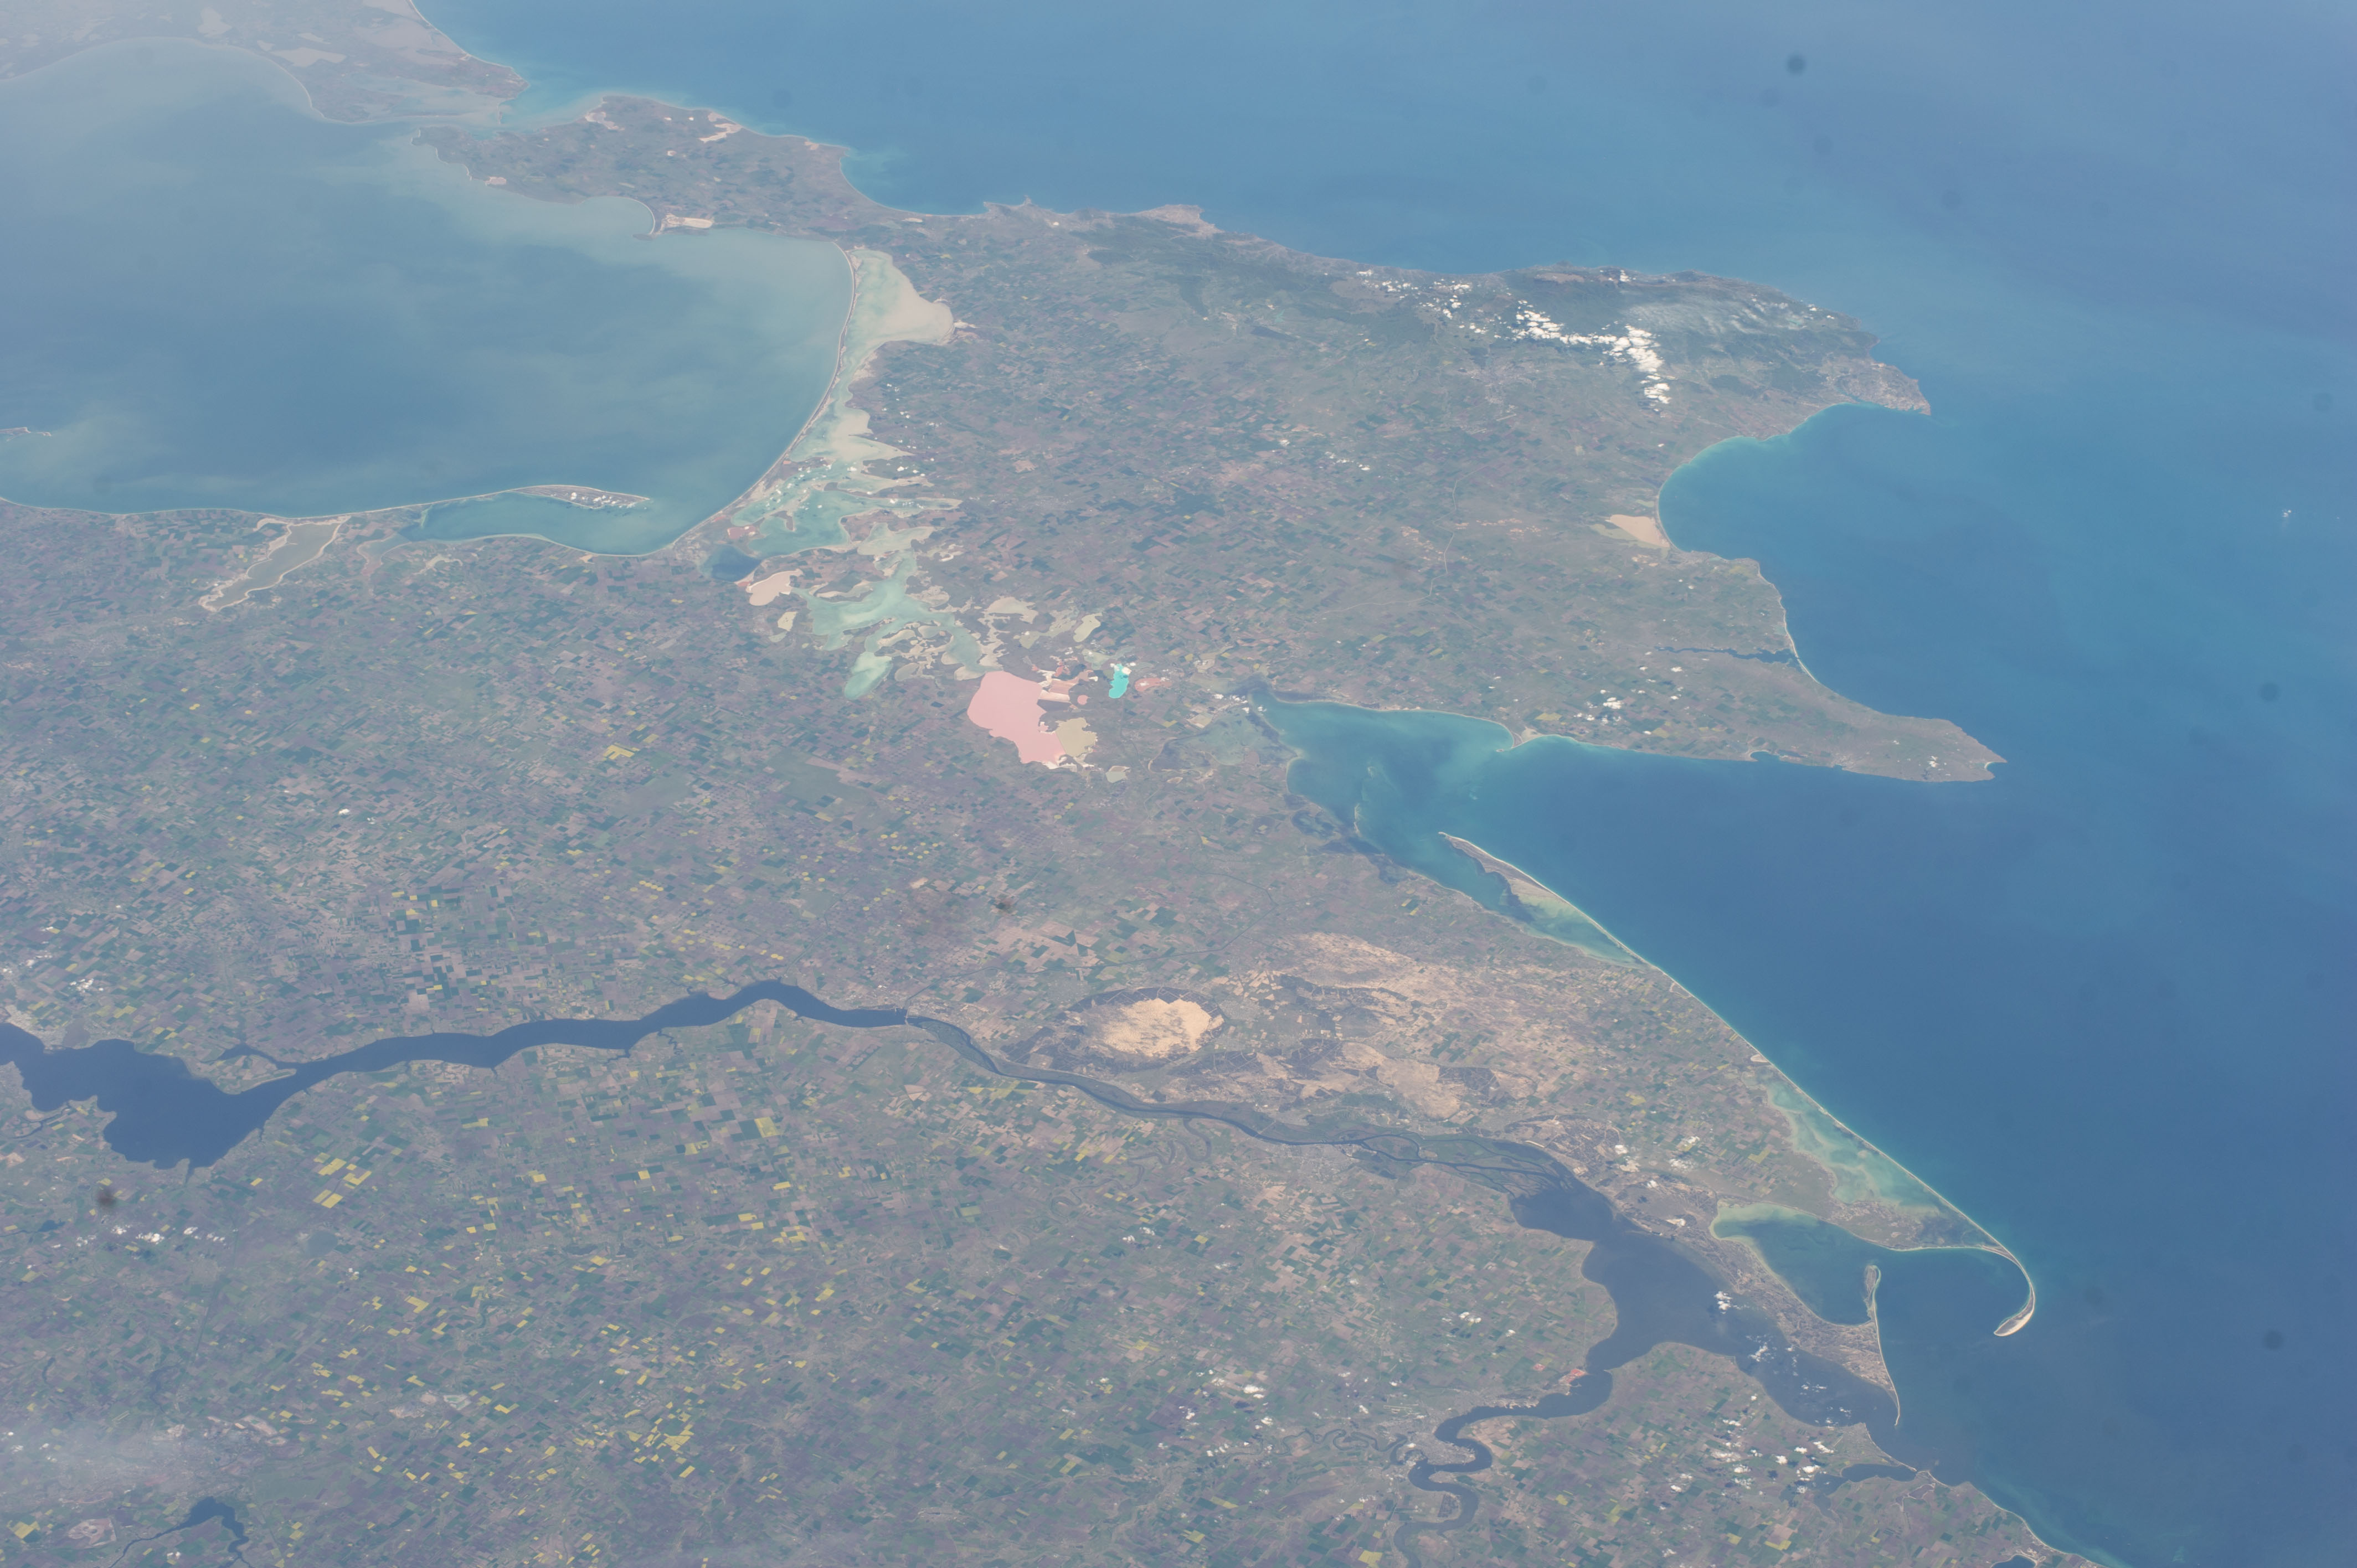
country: UKRAINE
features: BLACK SEA, UKRAINE, CRIMEA, SEBASTOPOL CITY, KHERSON OBLAST
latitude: 46.3
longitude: 33.7
